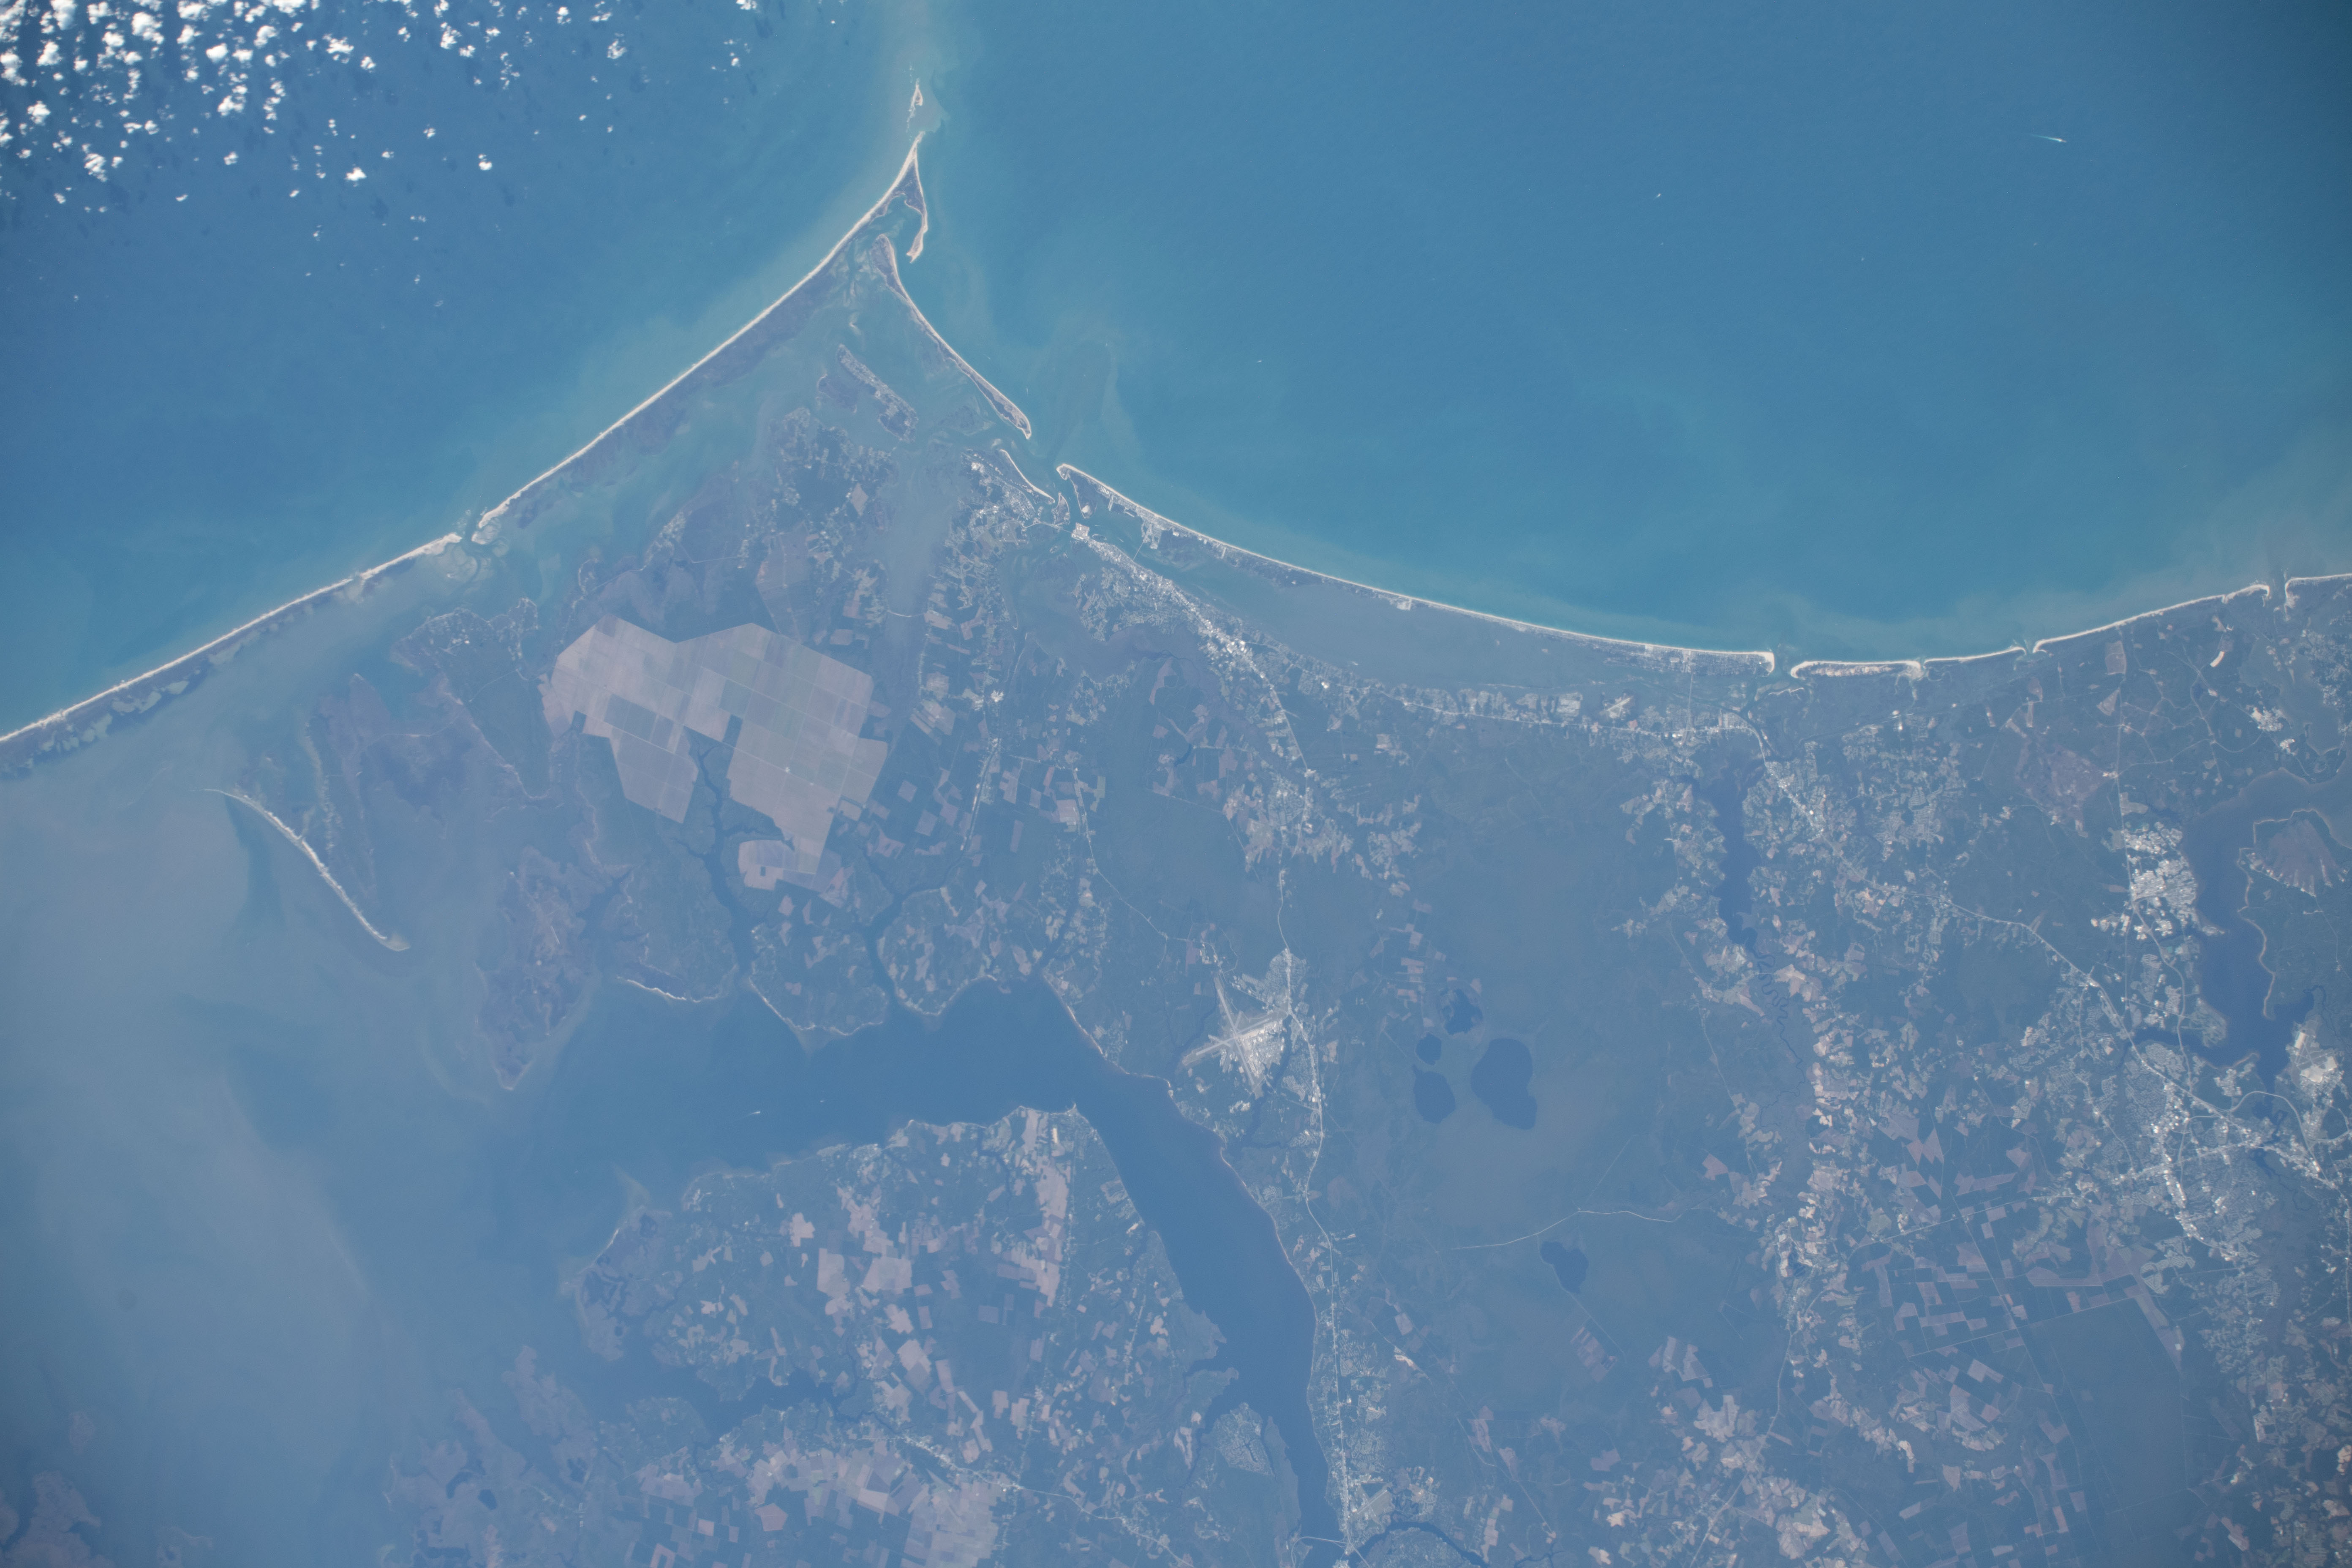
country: USA-NORTH CAROLINA
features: PAMLICO SOUND, HARKERS ISLAND
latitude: 34.8
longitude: -76.9
